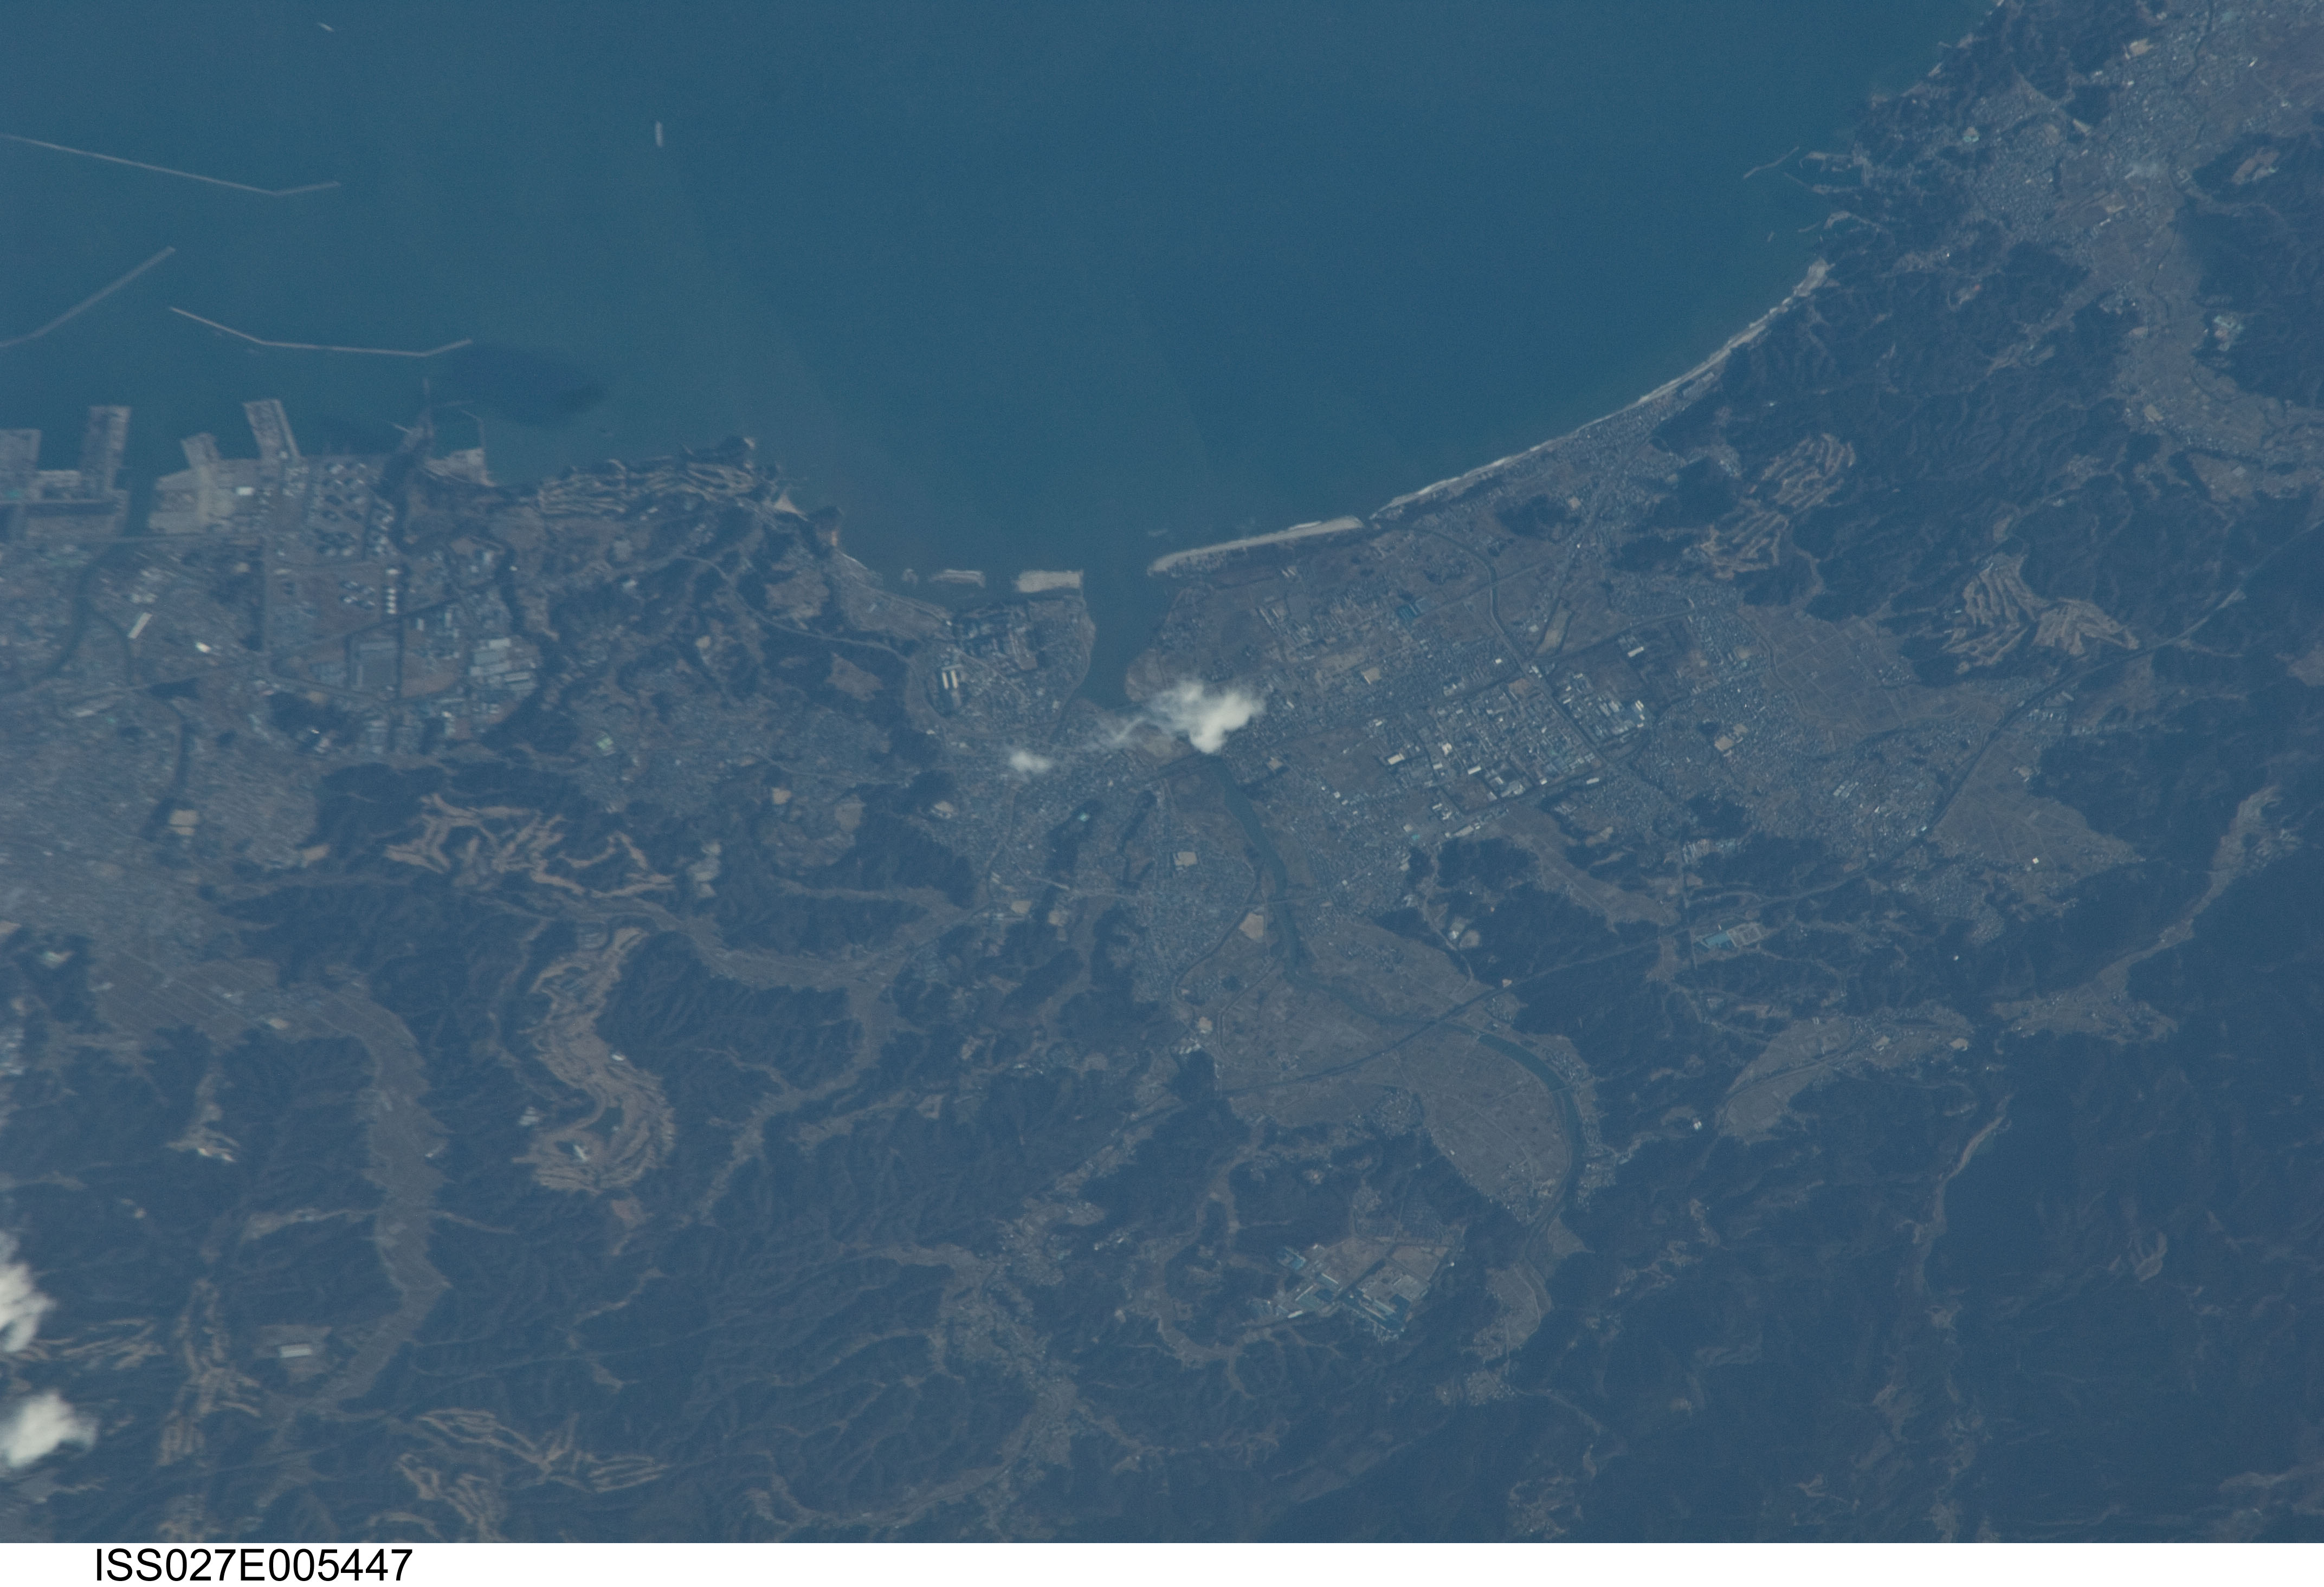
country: JAPAN
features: N. KASHIMA BAY, ONAHAMA-IWAKI AREA, BREAKWATERS, HARBOR
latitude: 36.9
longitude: 140.9
